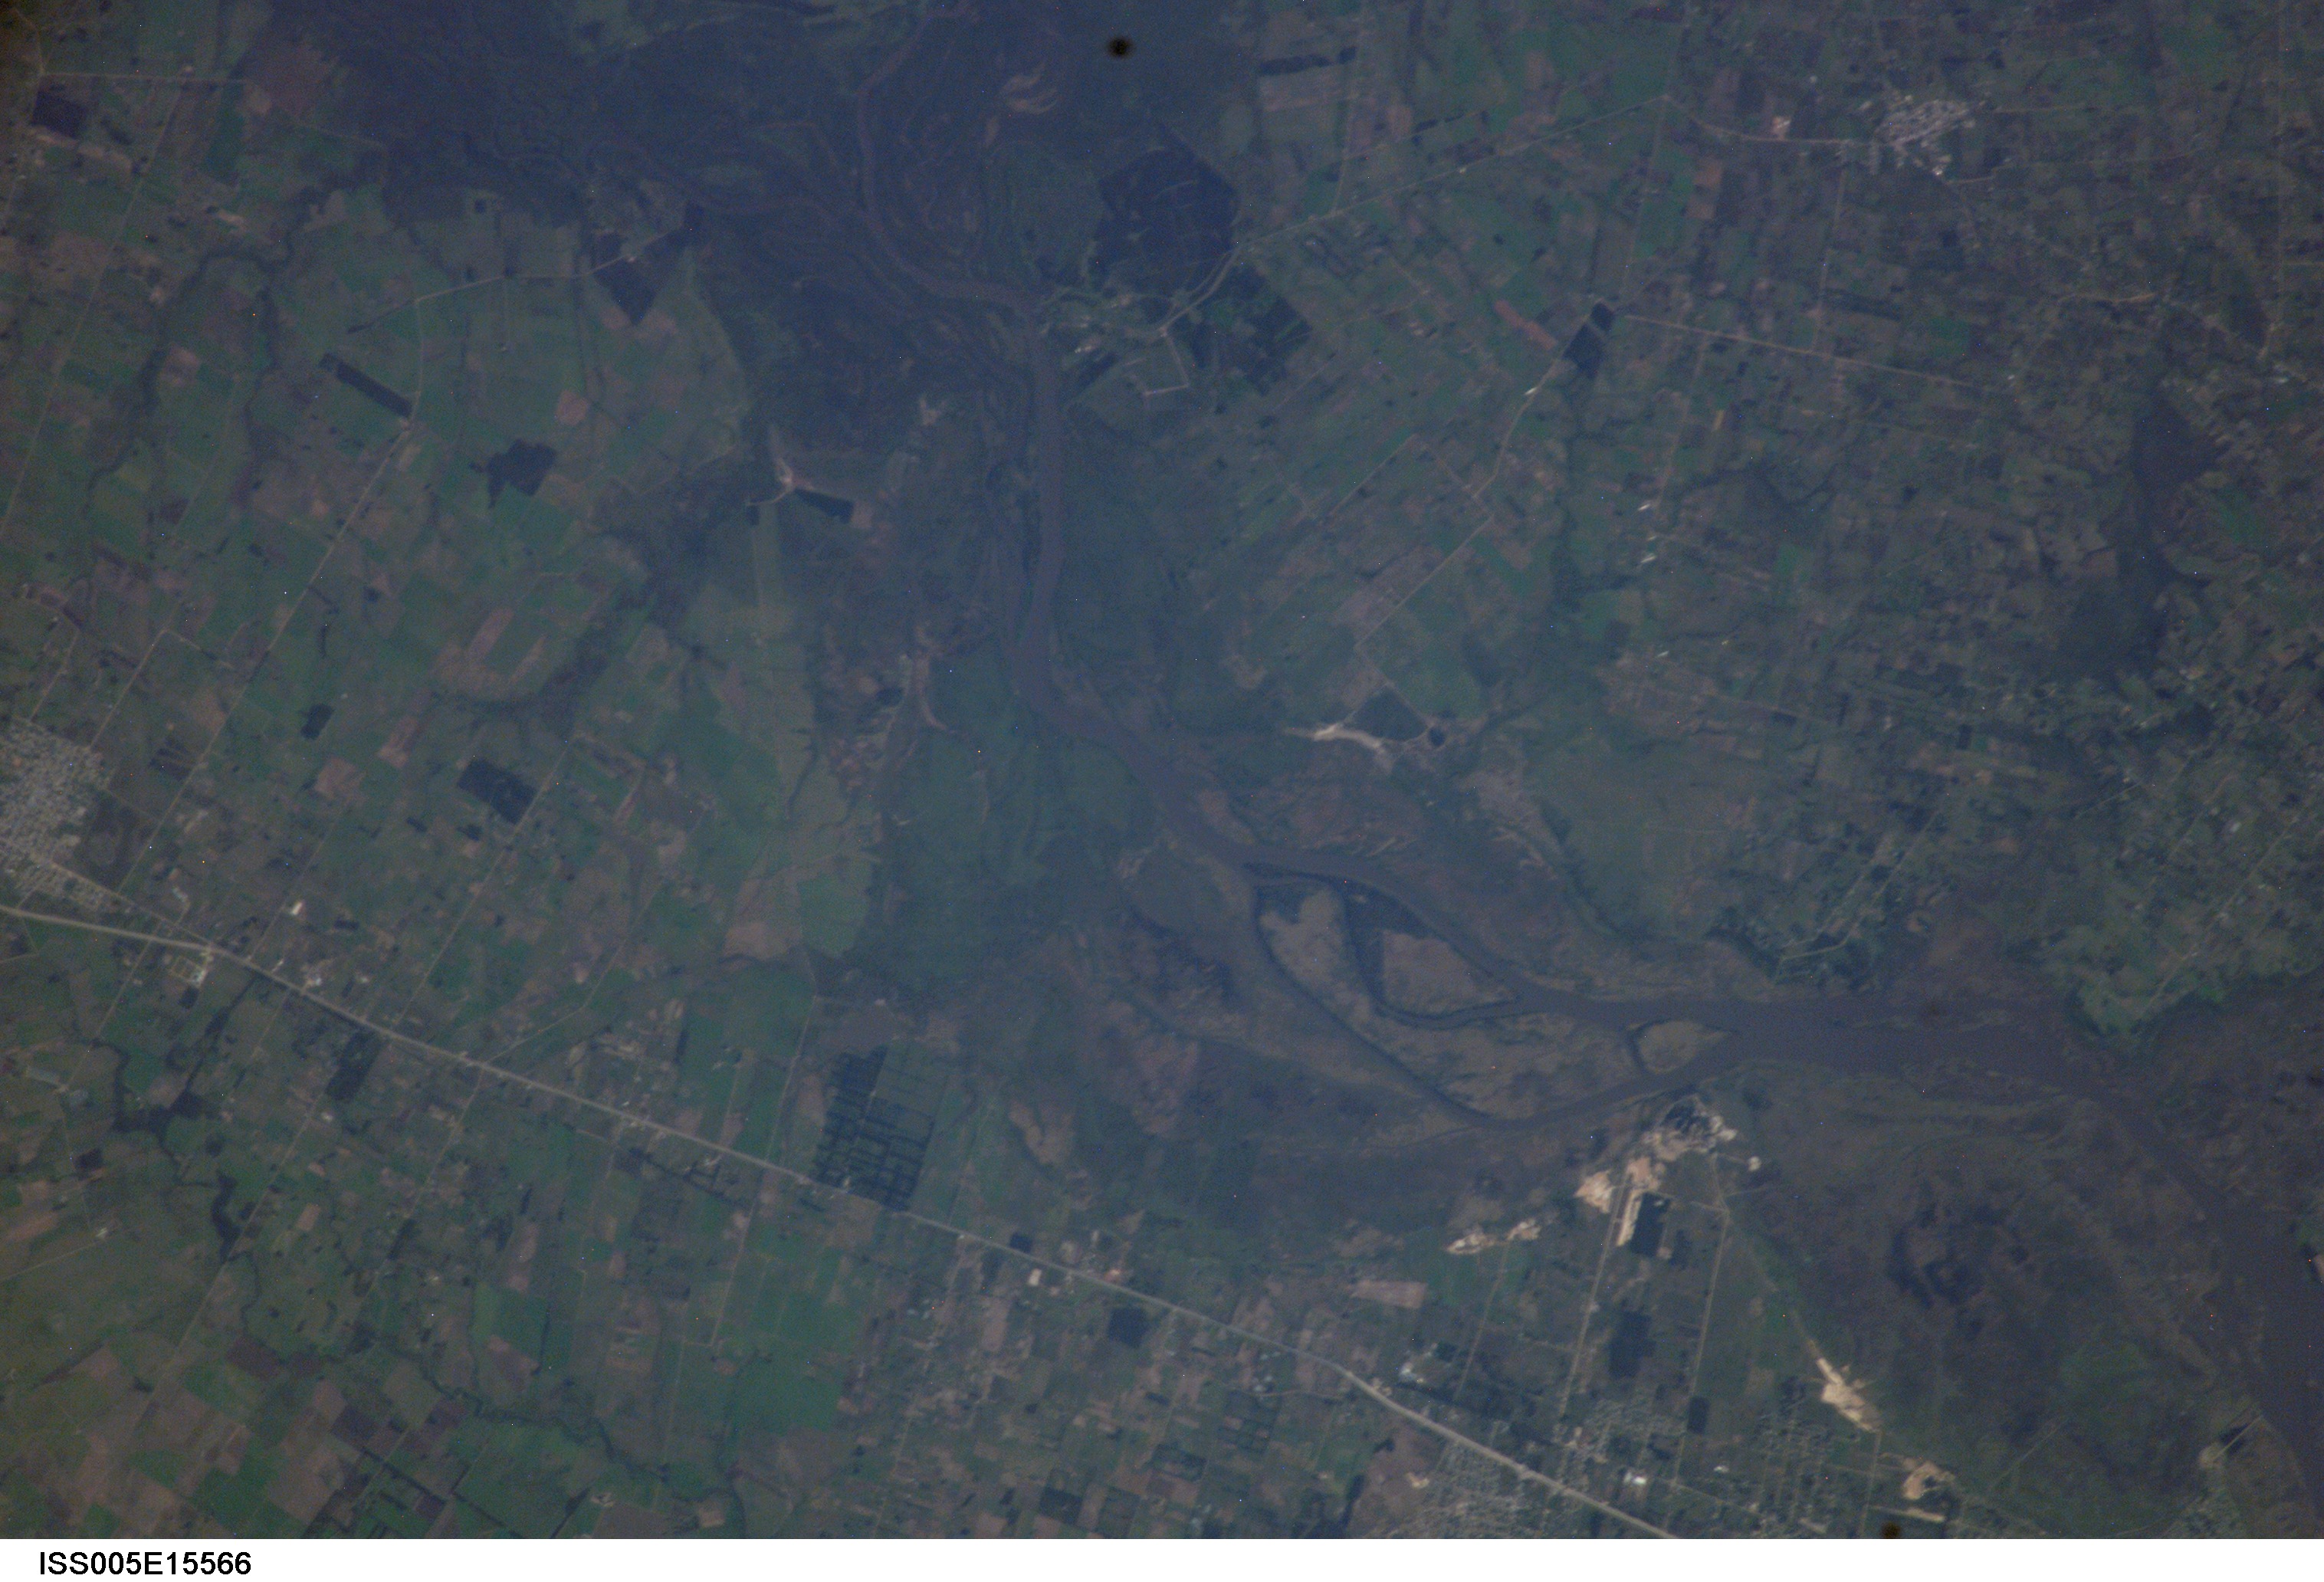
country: URUGUAY
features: LAS PIEDRAS AREA, RIVER DELTA
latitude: -34.5
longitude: -56.5
